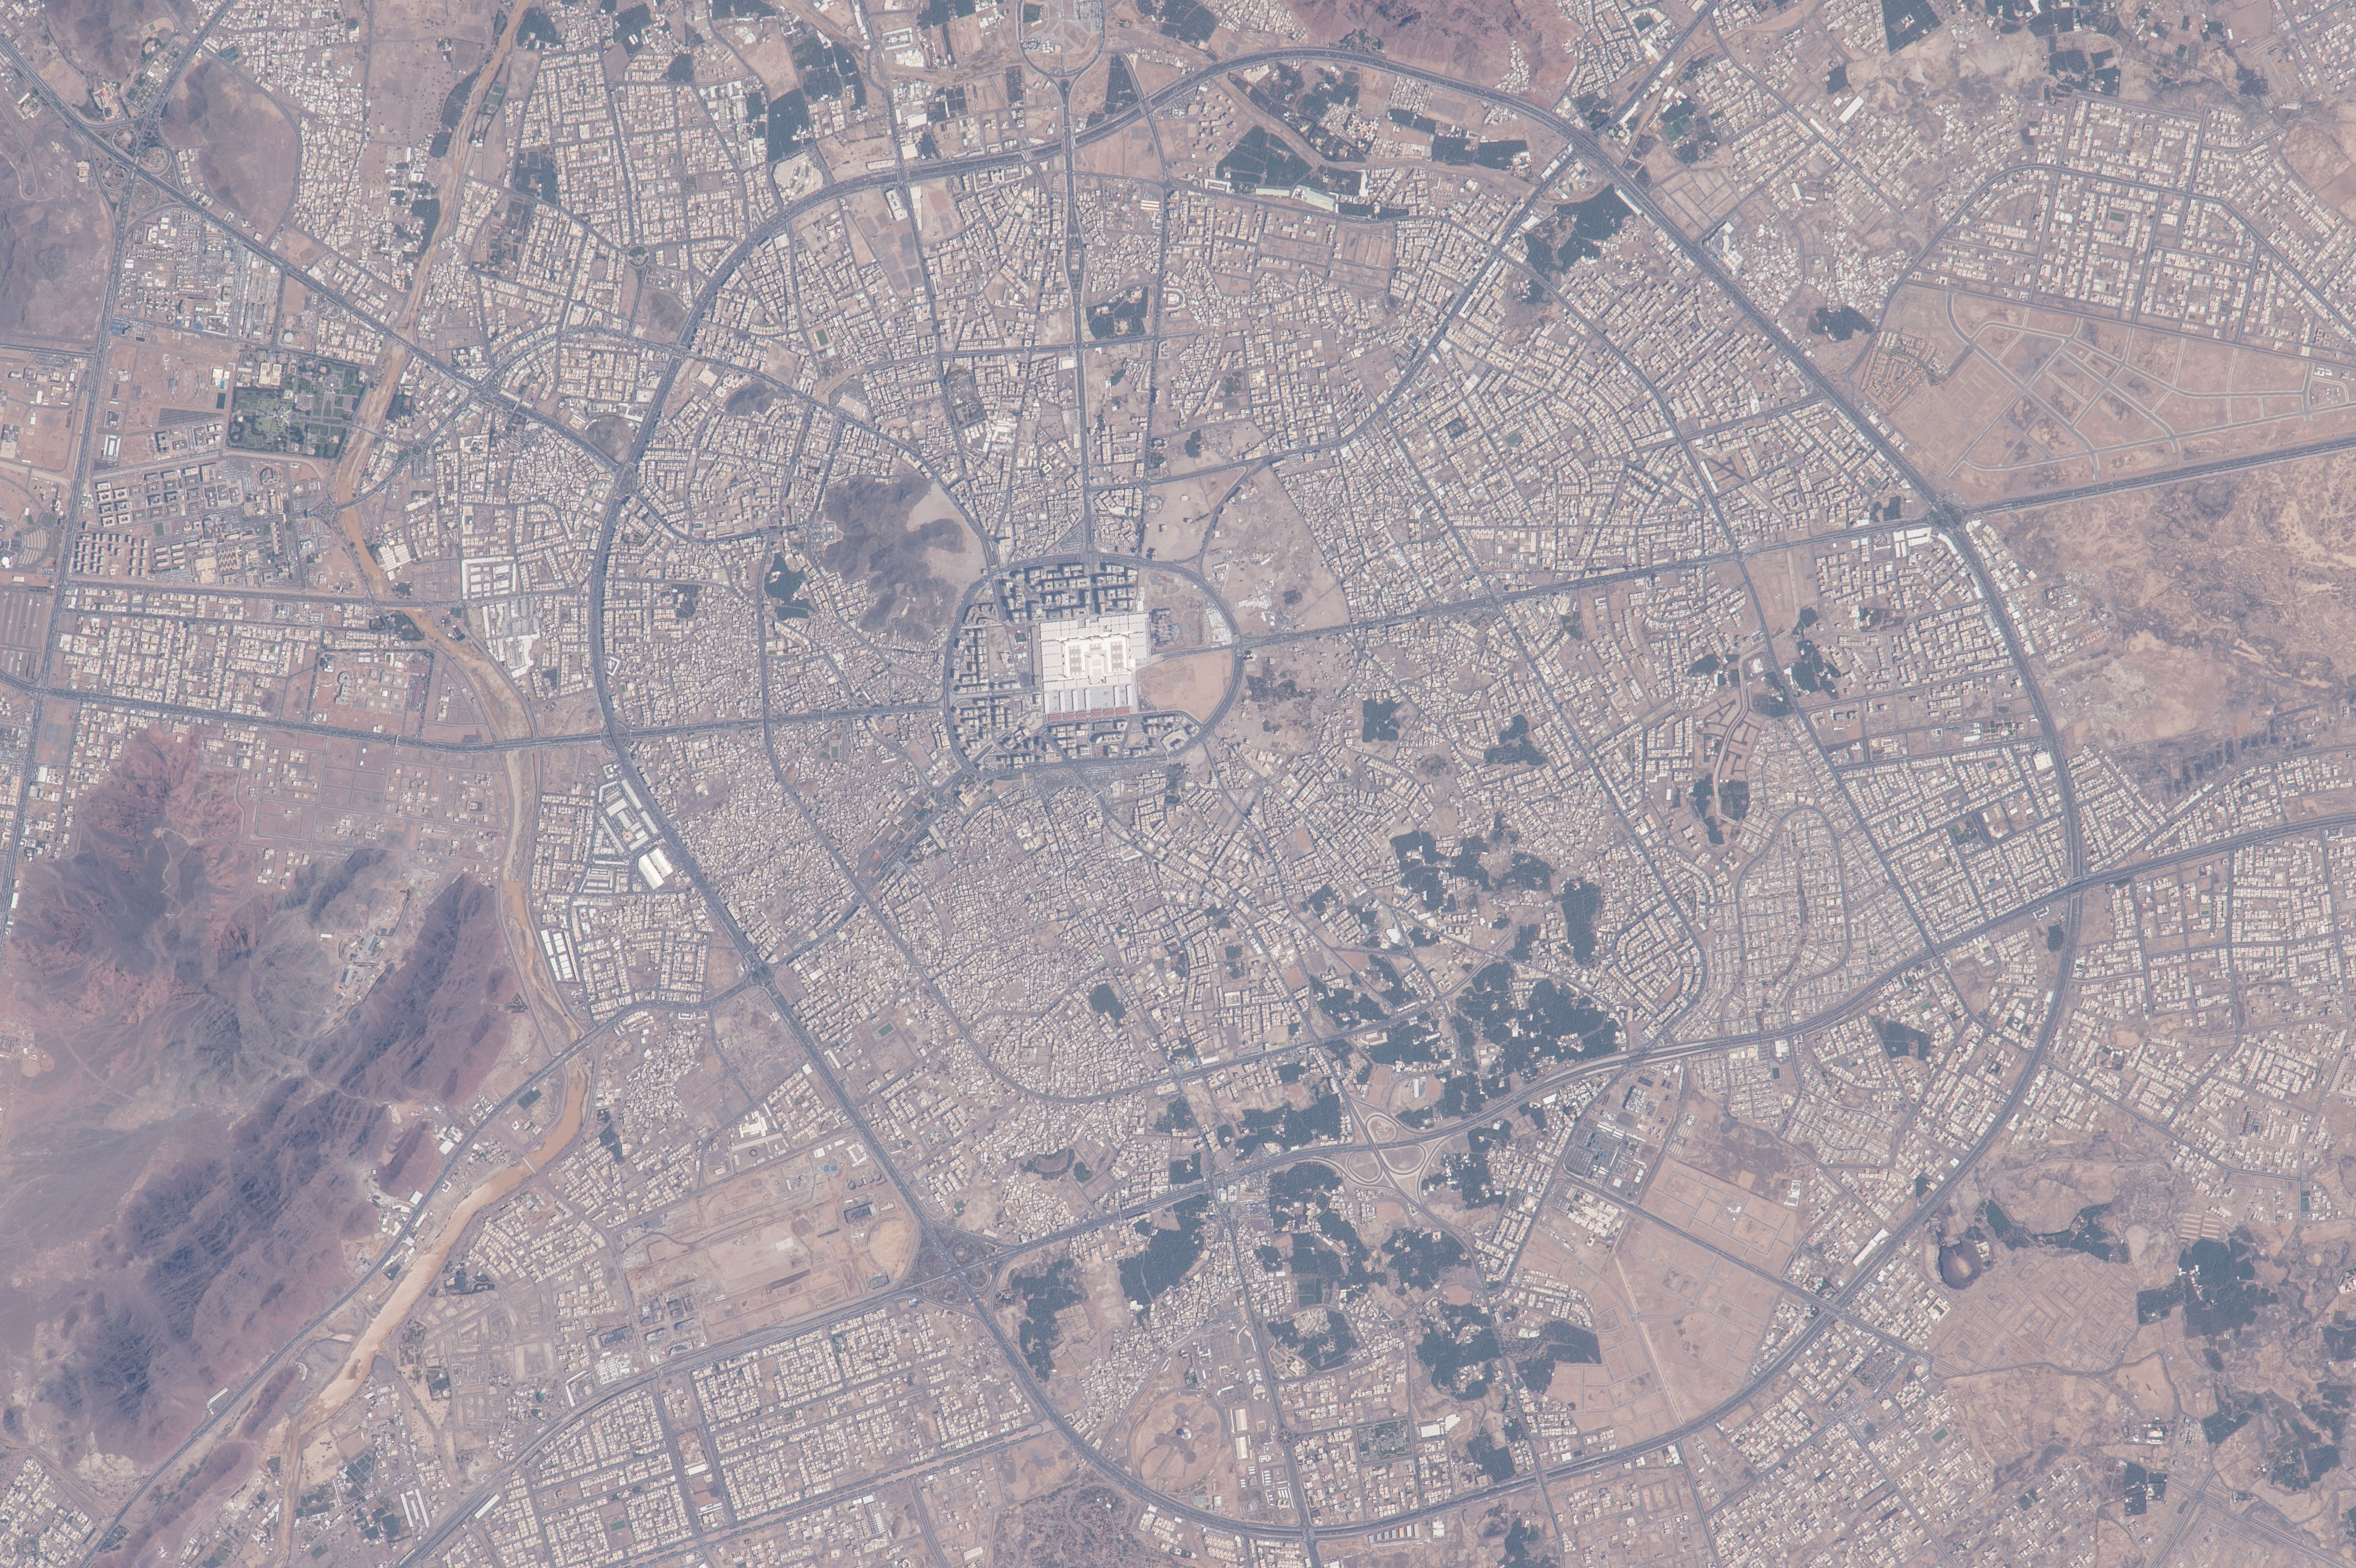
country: SAUDI ARABIA
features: MEDINA, PROPHET'S MOSQUE, ROADS
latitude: 24.4
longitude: 39.5
